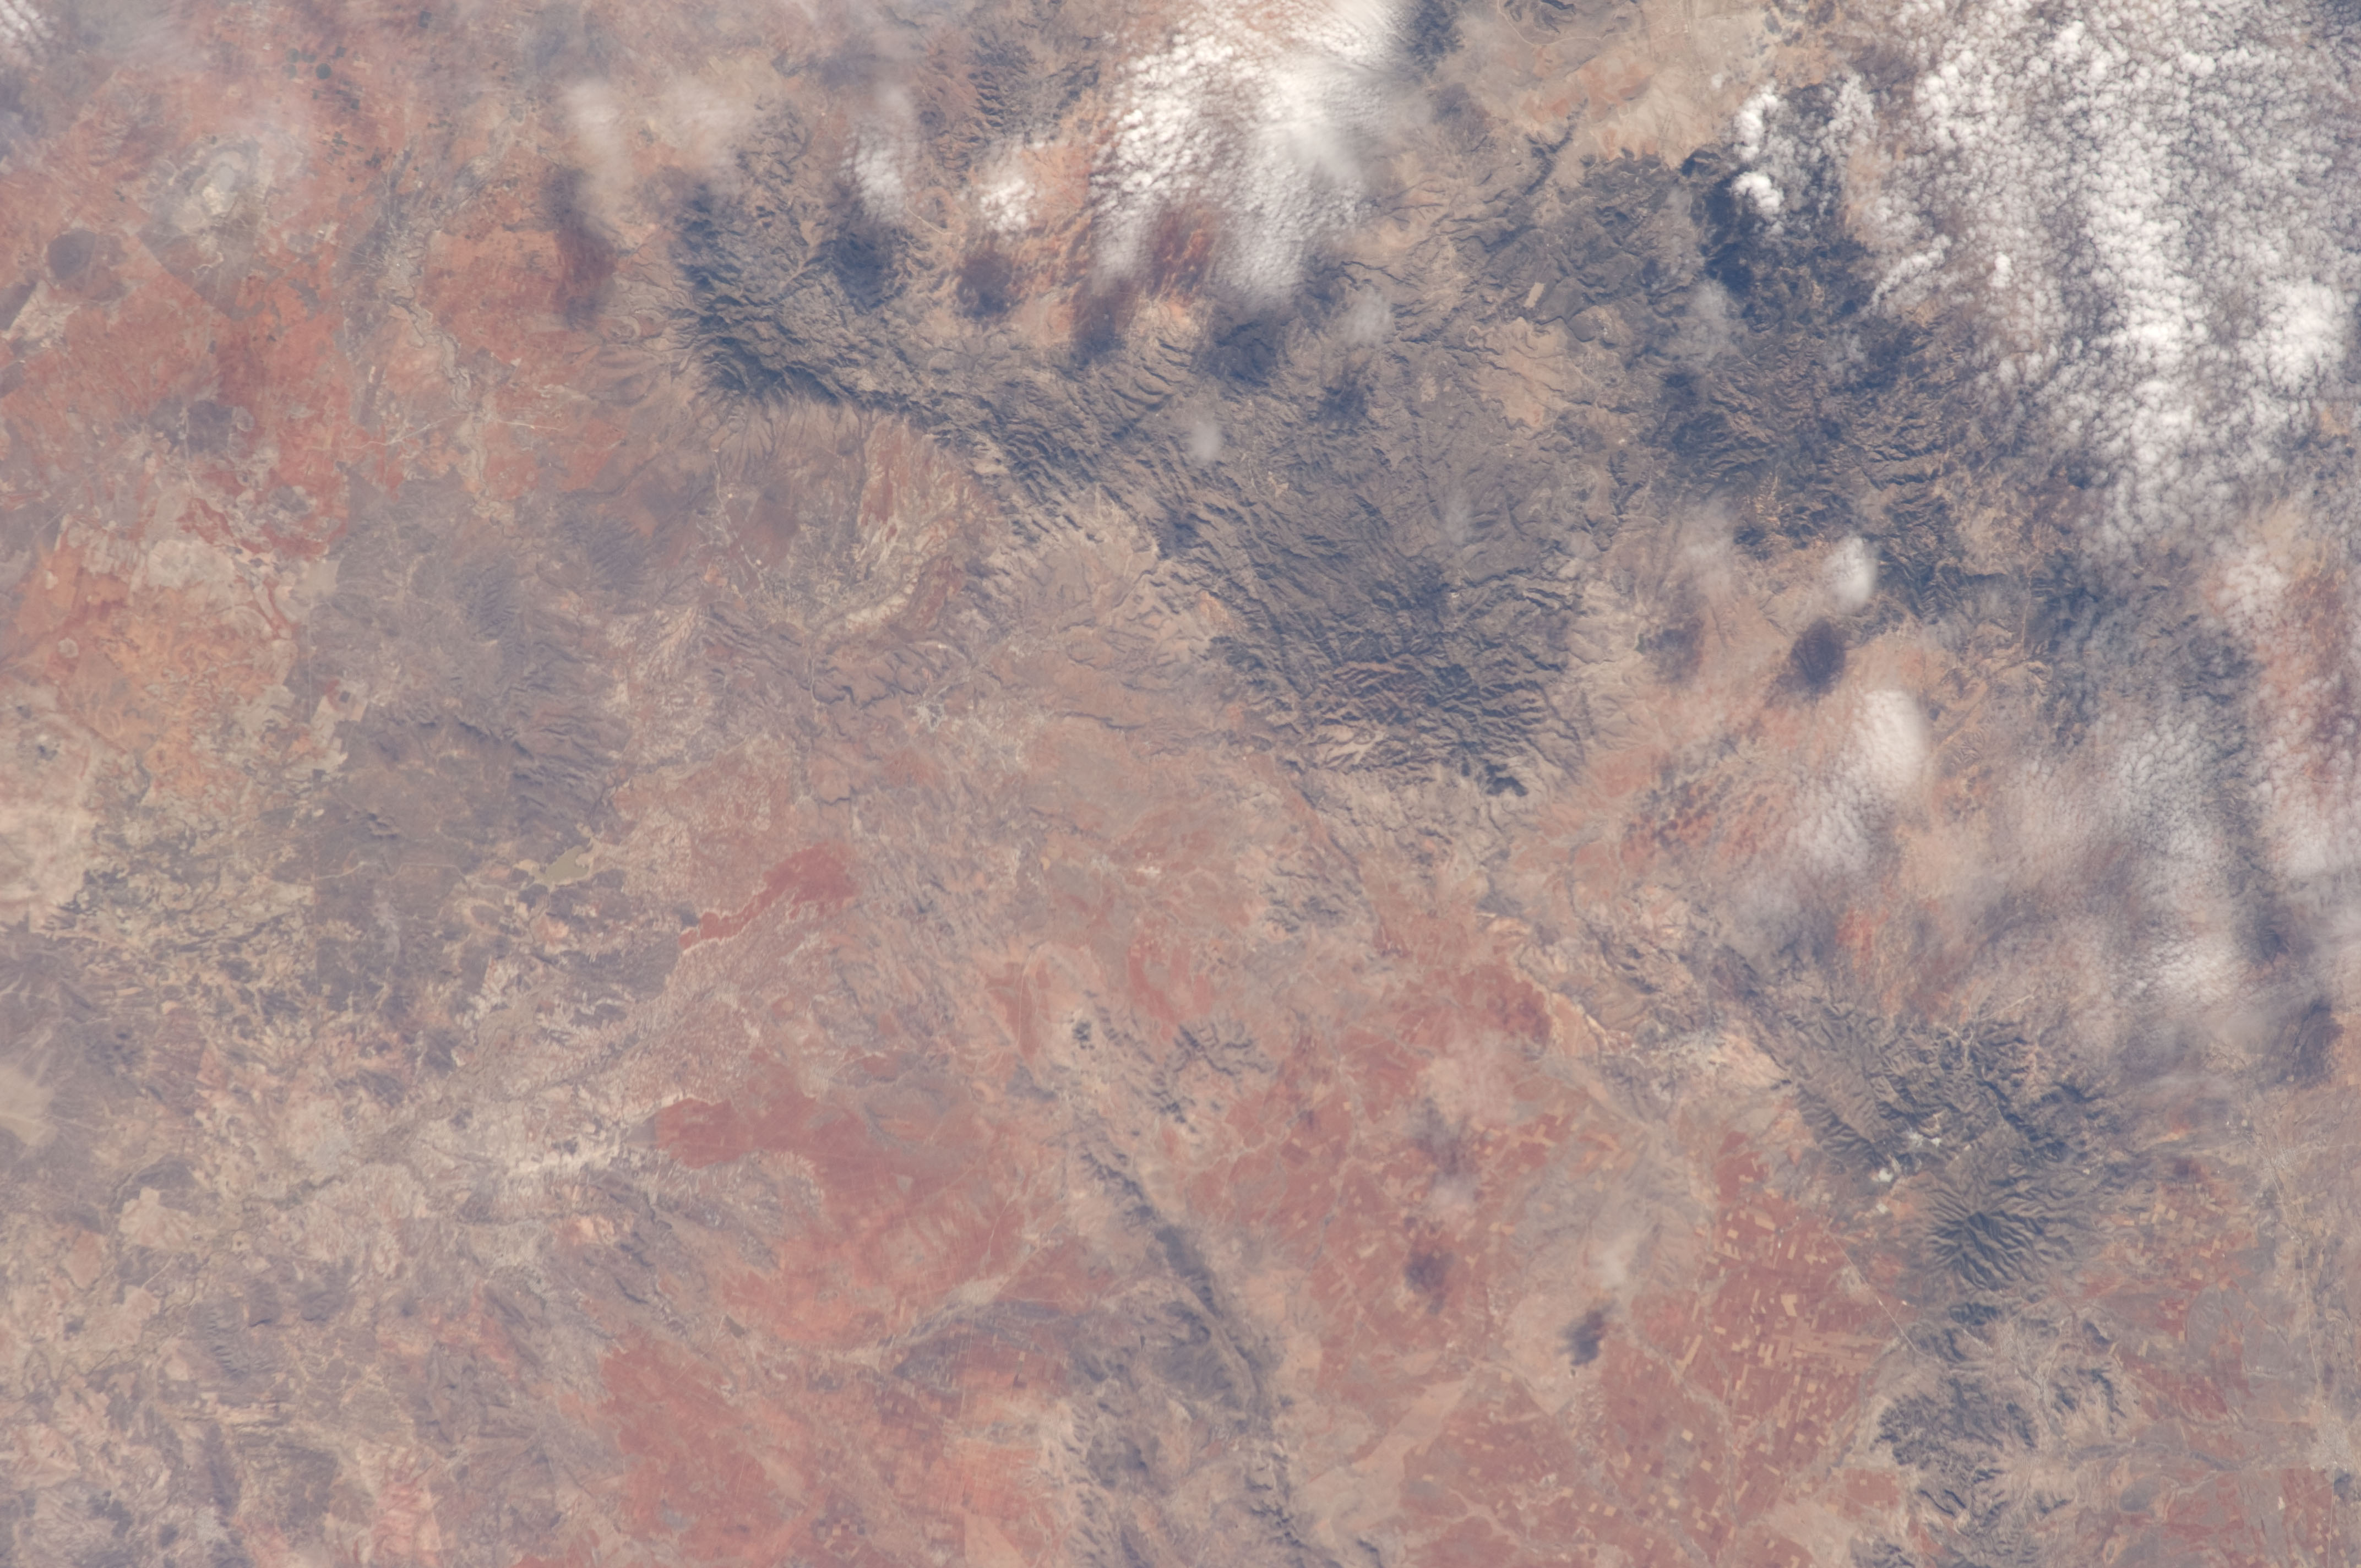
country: MEXICO
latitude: 23.6
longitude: -103.5
